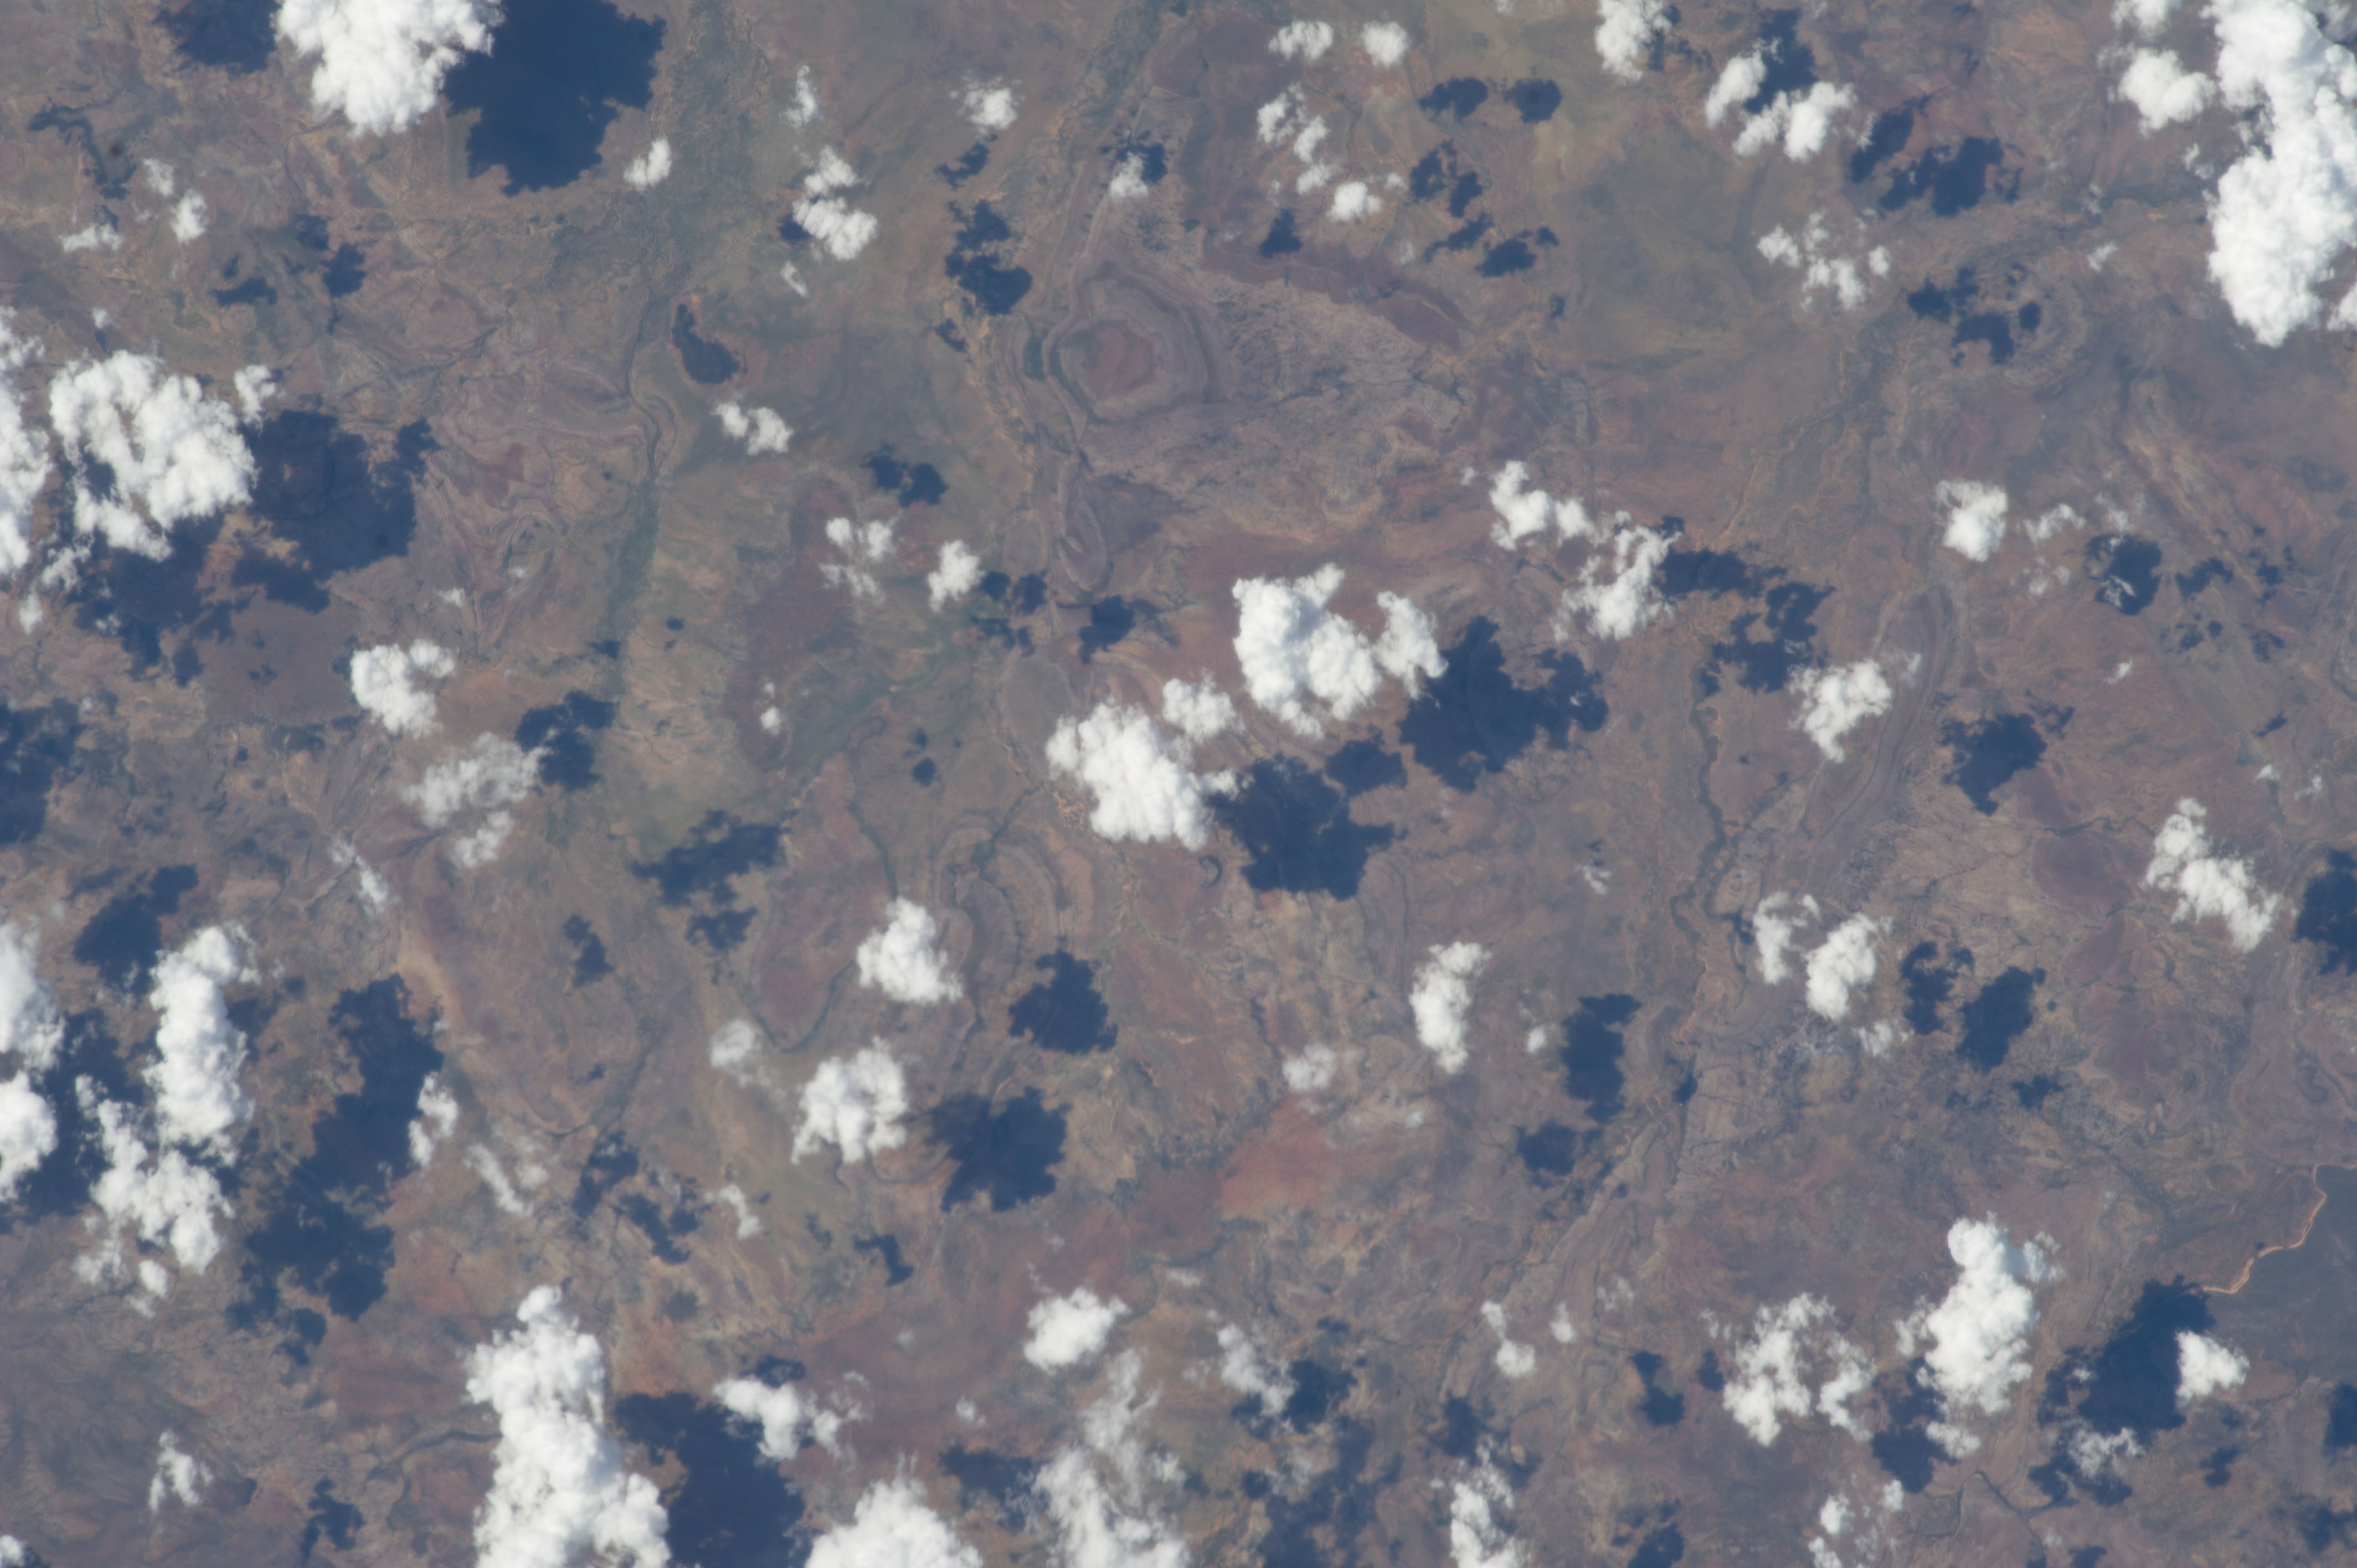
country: AUSTRALIA-NT
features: ARNOLD R. DRAIN., HILLS, FOR., ESCARPMENTS
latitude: -15.3
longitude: 134.5
